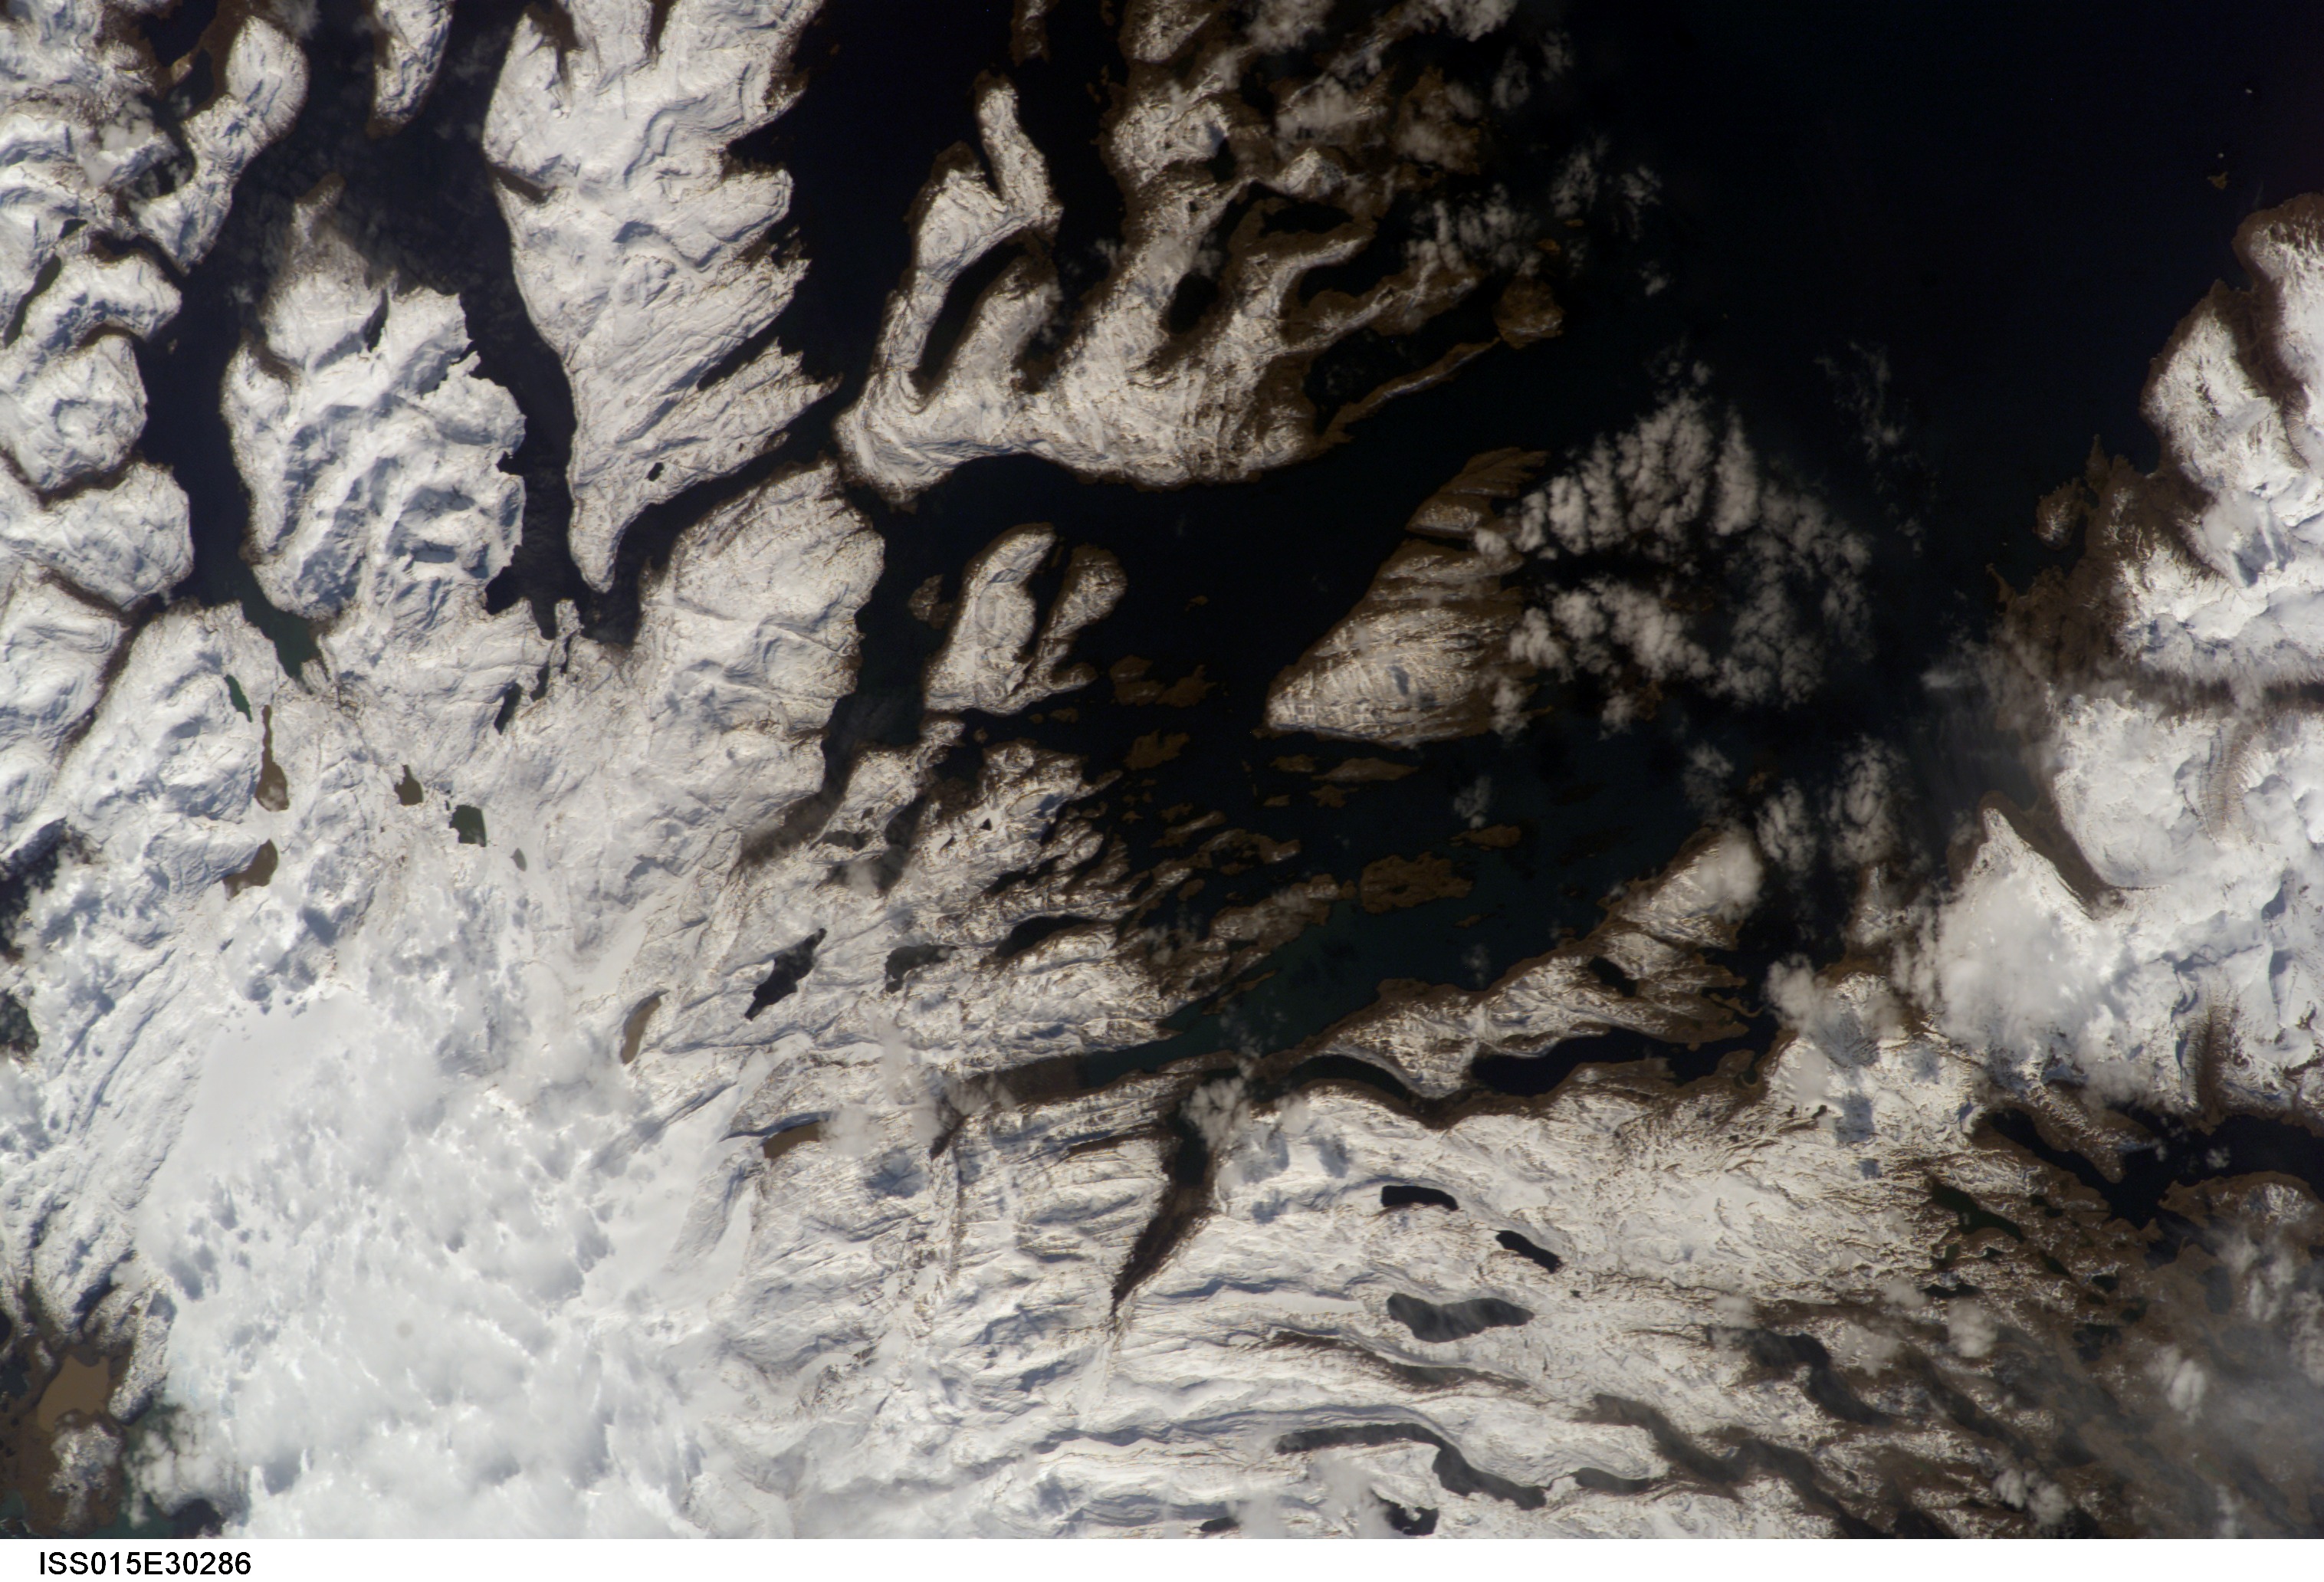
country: KERGUELEN ILES
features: DU PORT I., ISLANDS, ICE, SNOW
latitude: -49.0
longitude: 69.5
